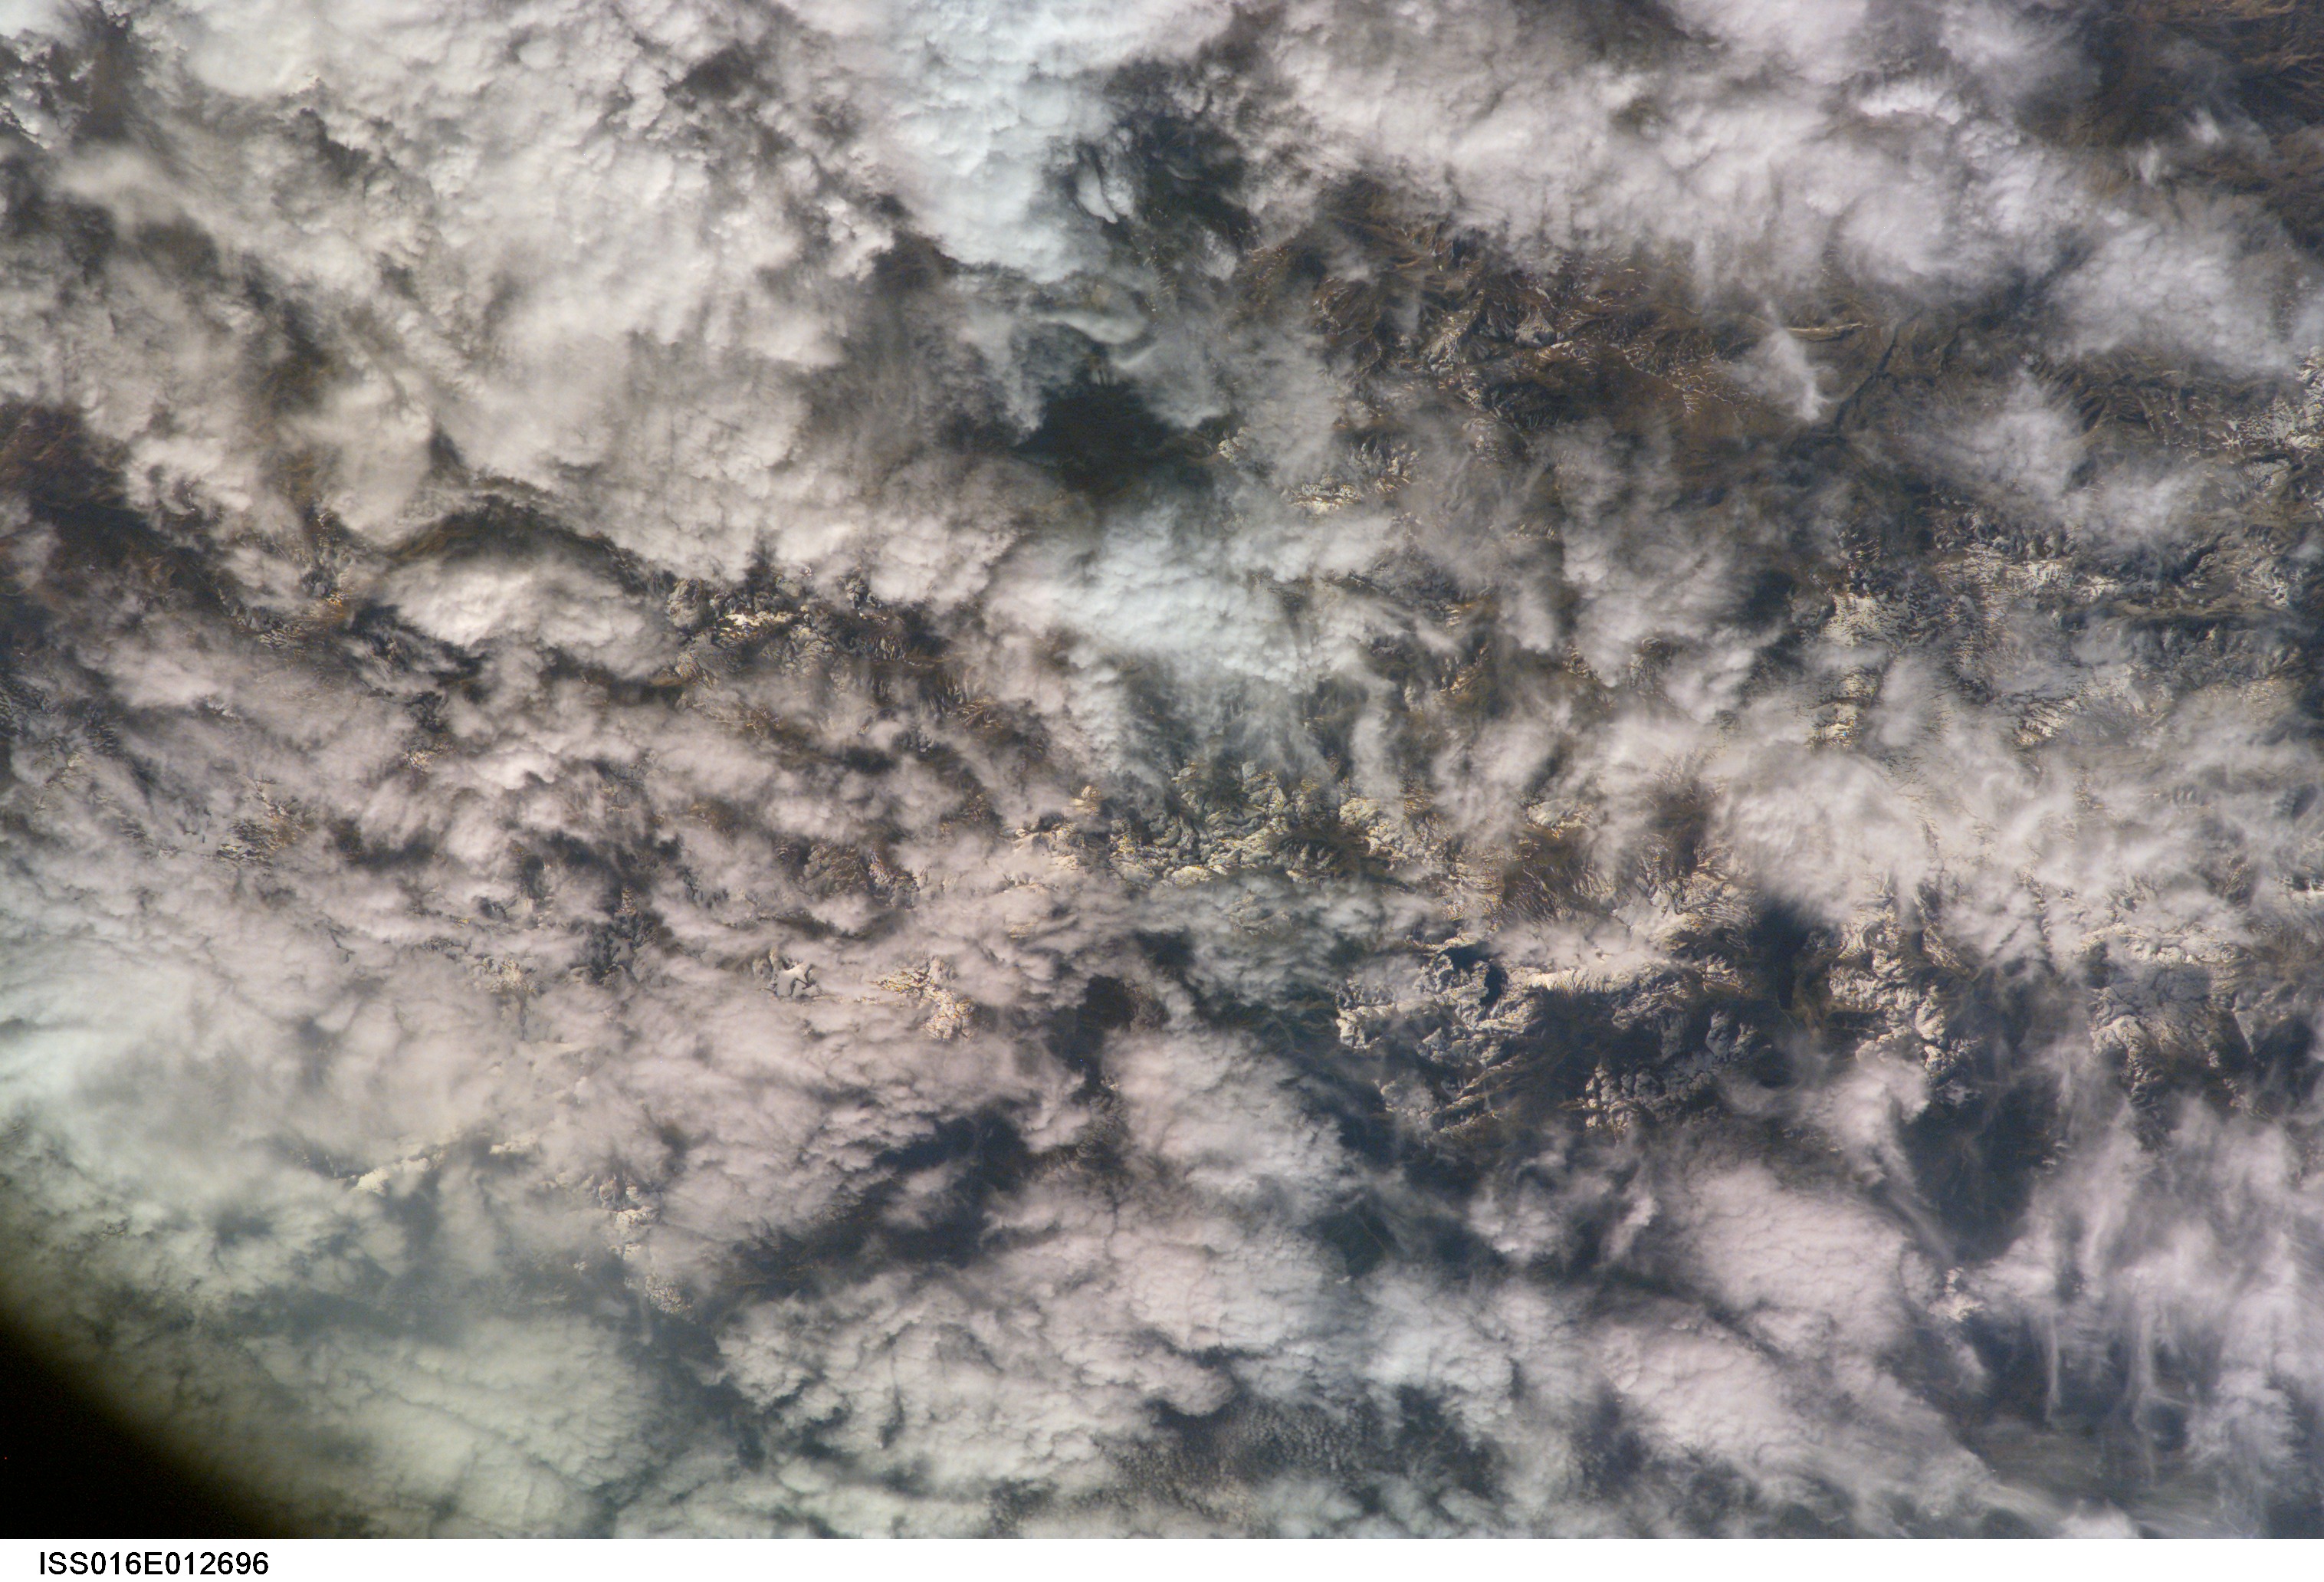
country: ARGENTINA
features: LAKE TENO, ANDES MTS., SNOW
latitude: -35.0
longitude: -70.0
